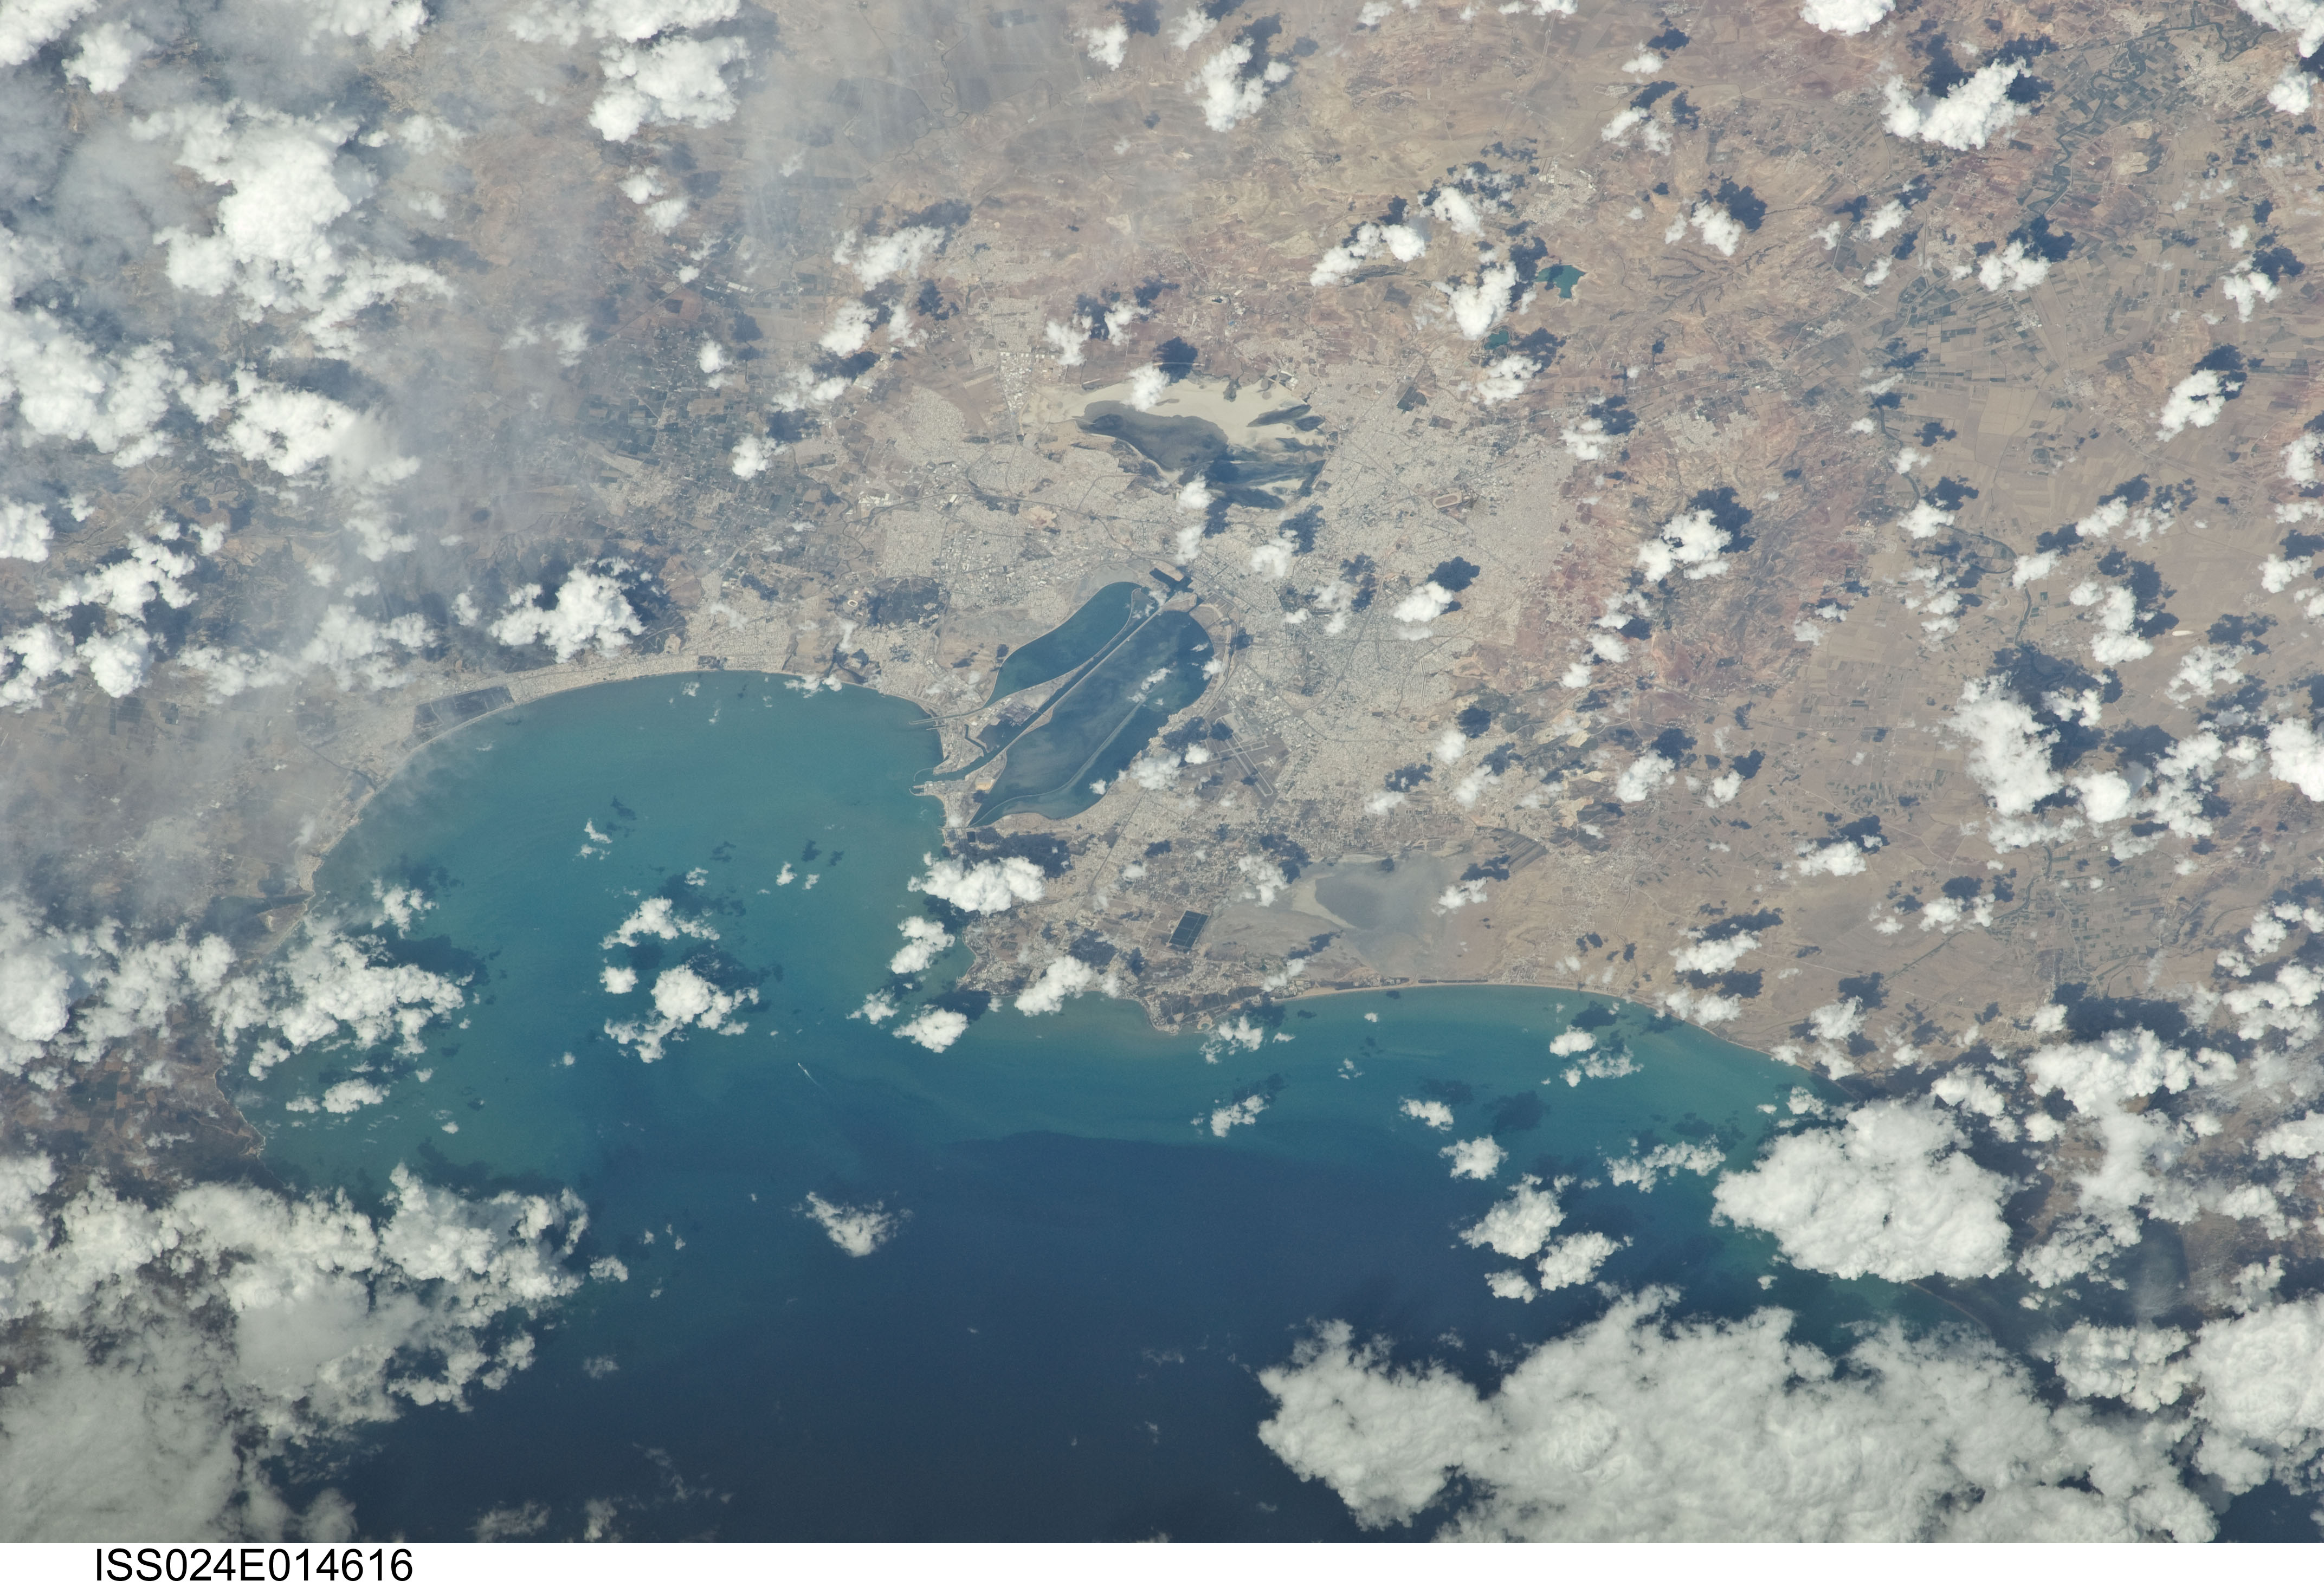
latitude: 36.9
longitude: 10.3
